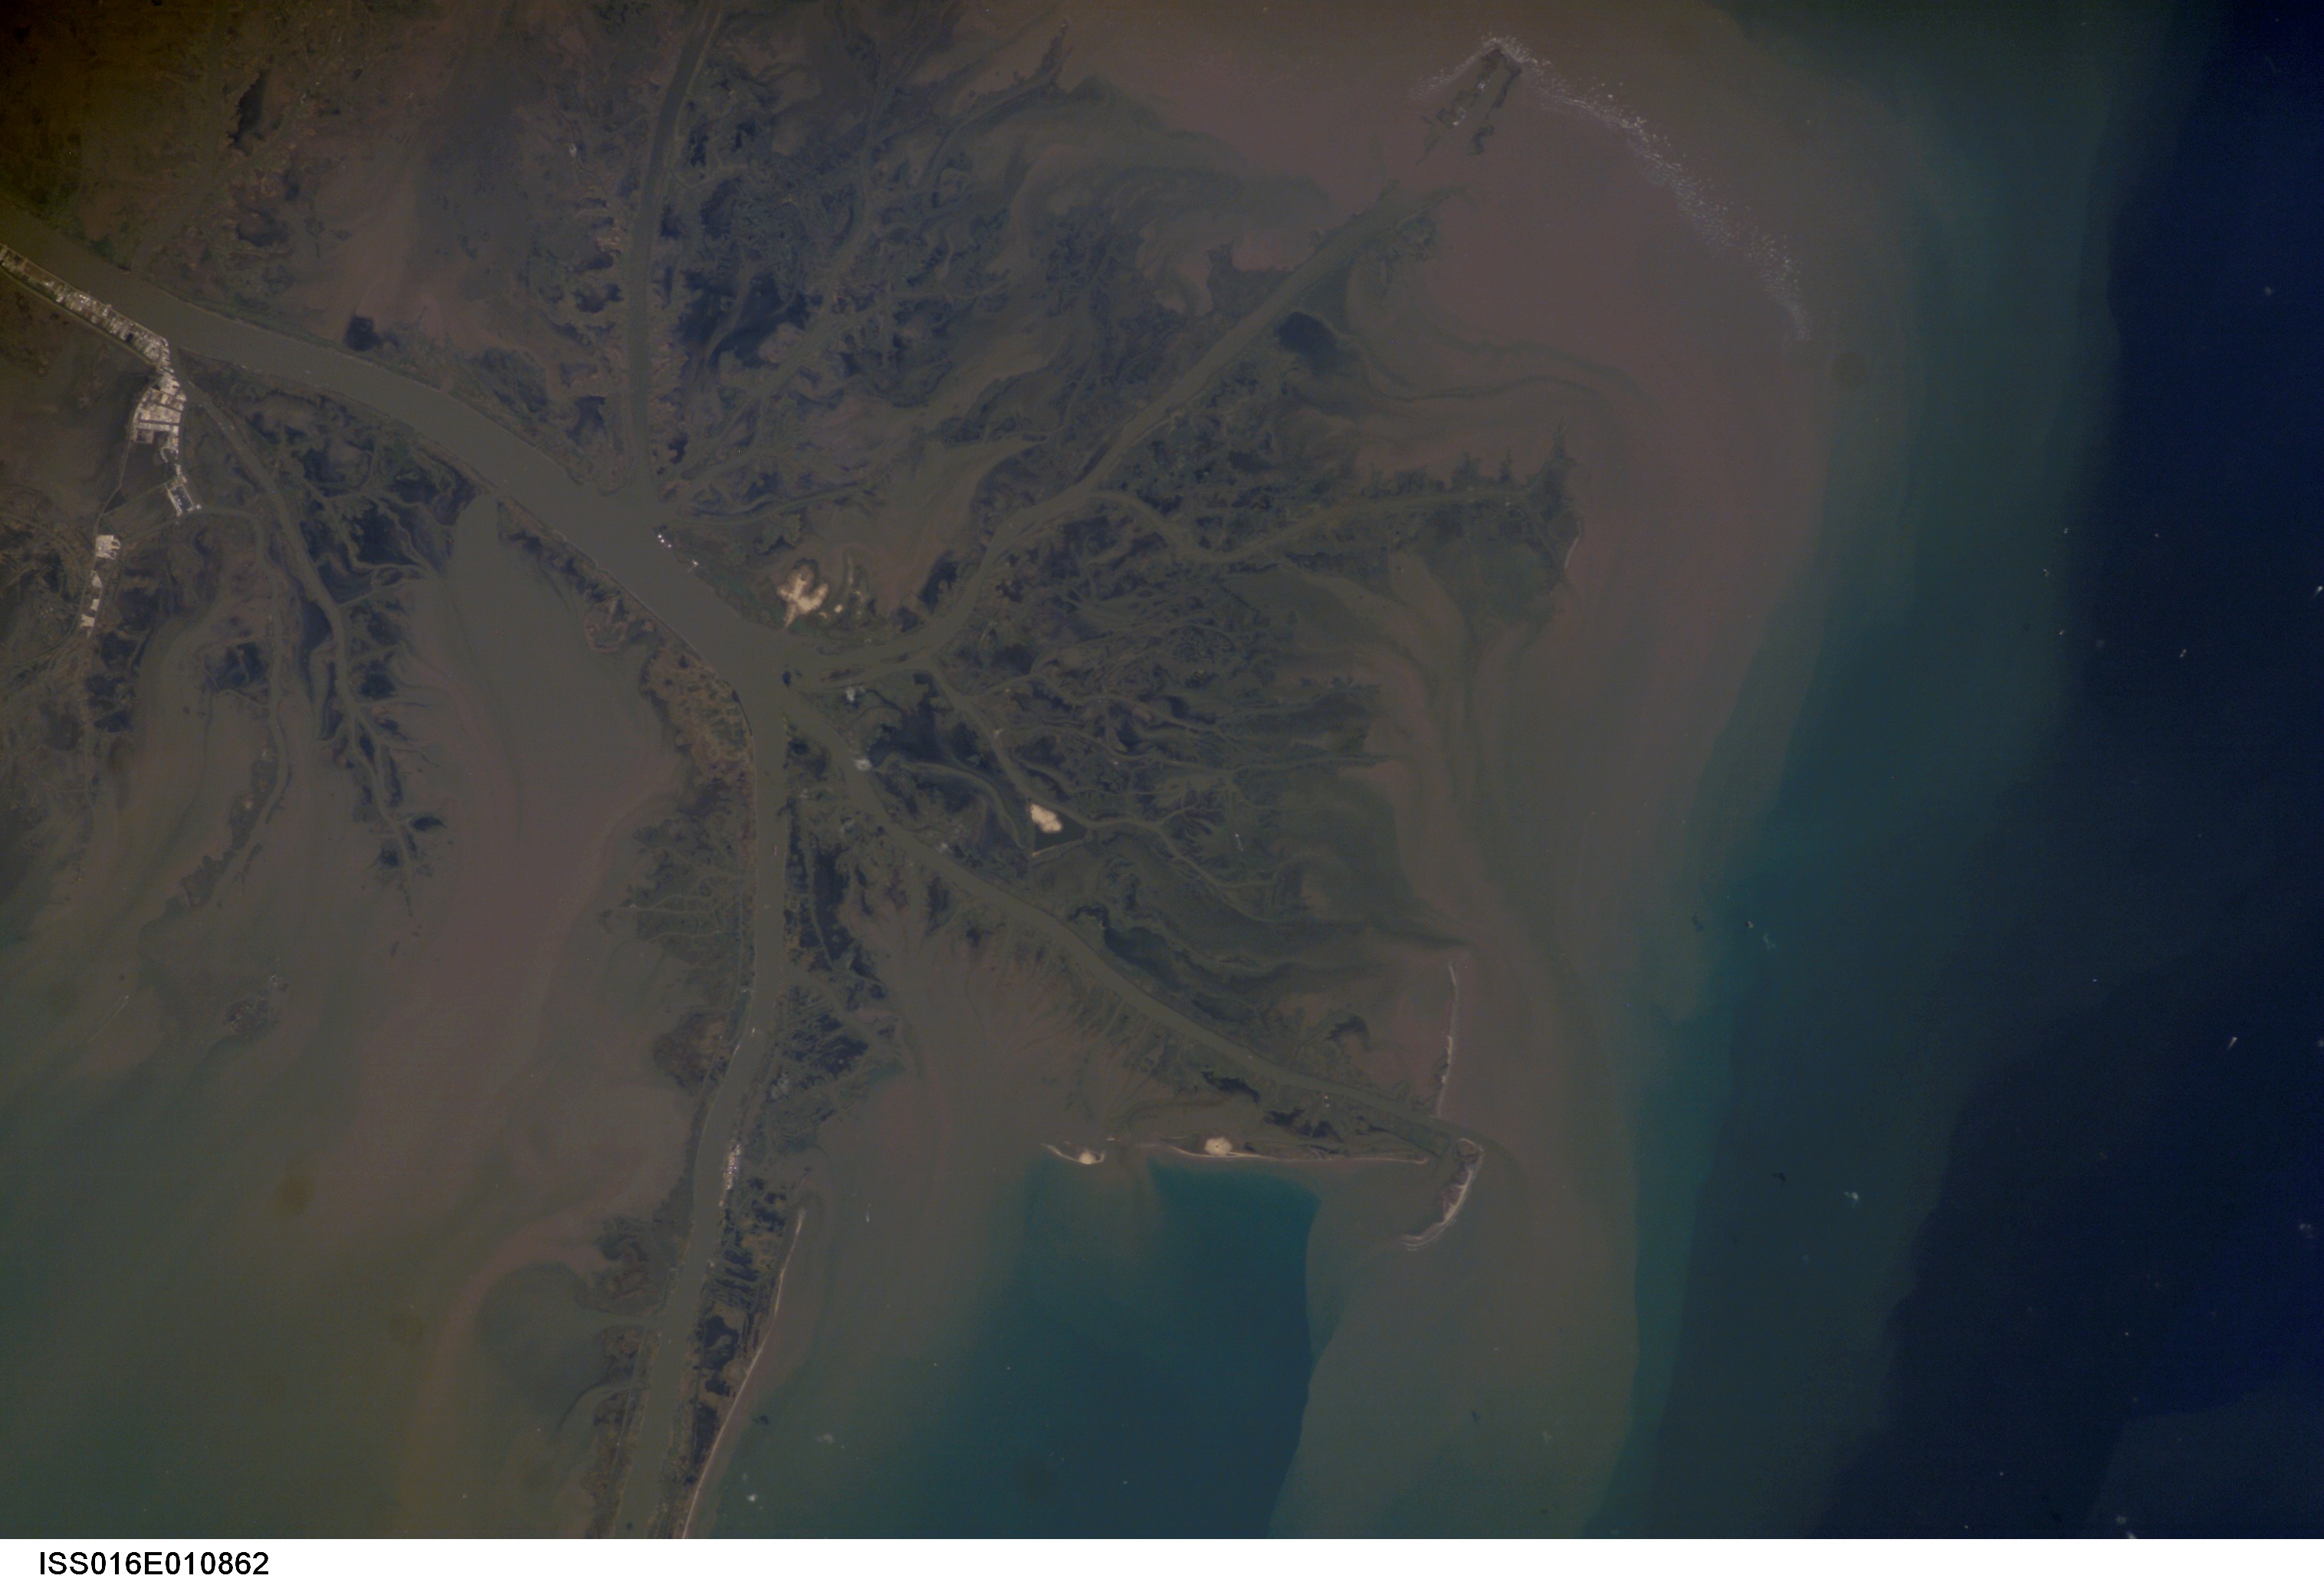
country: USA-LOUISIANA
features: MISSISSIPPI R. DELTA, SEDIMENT
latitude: 29.0
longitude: -89.5
